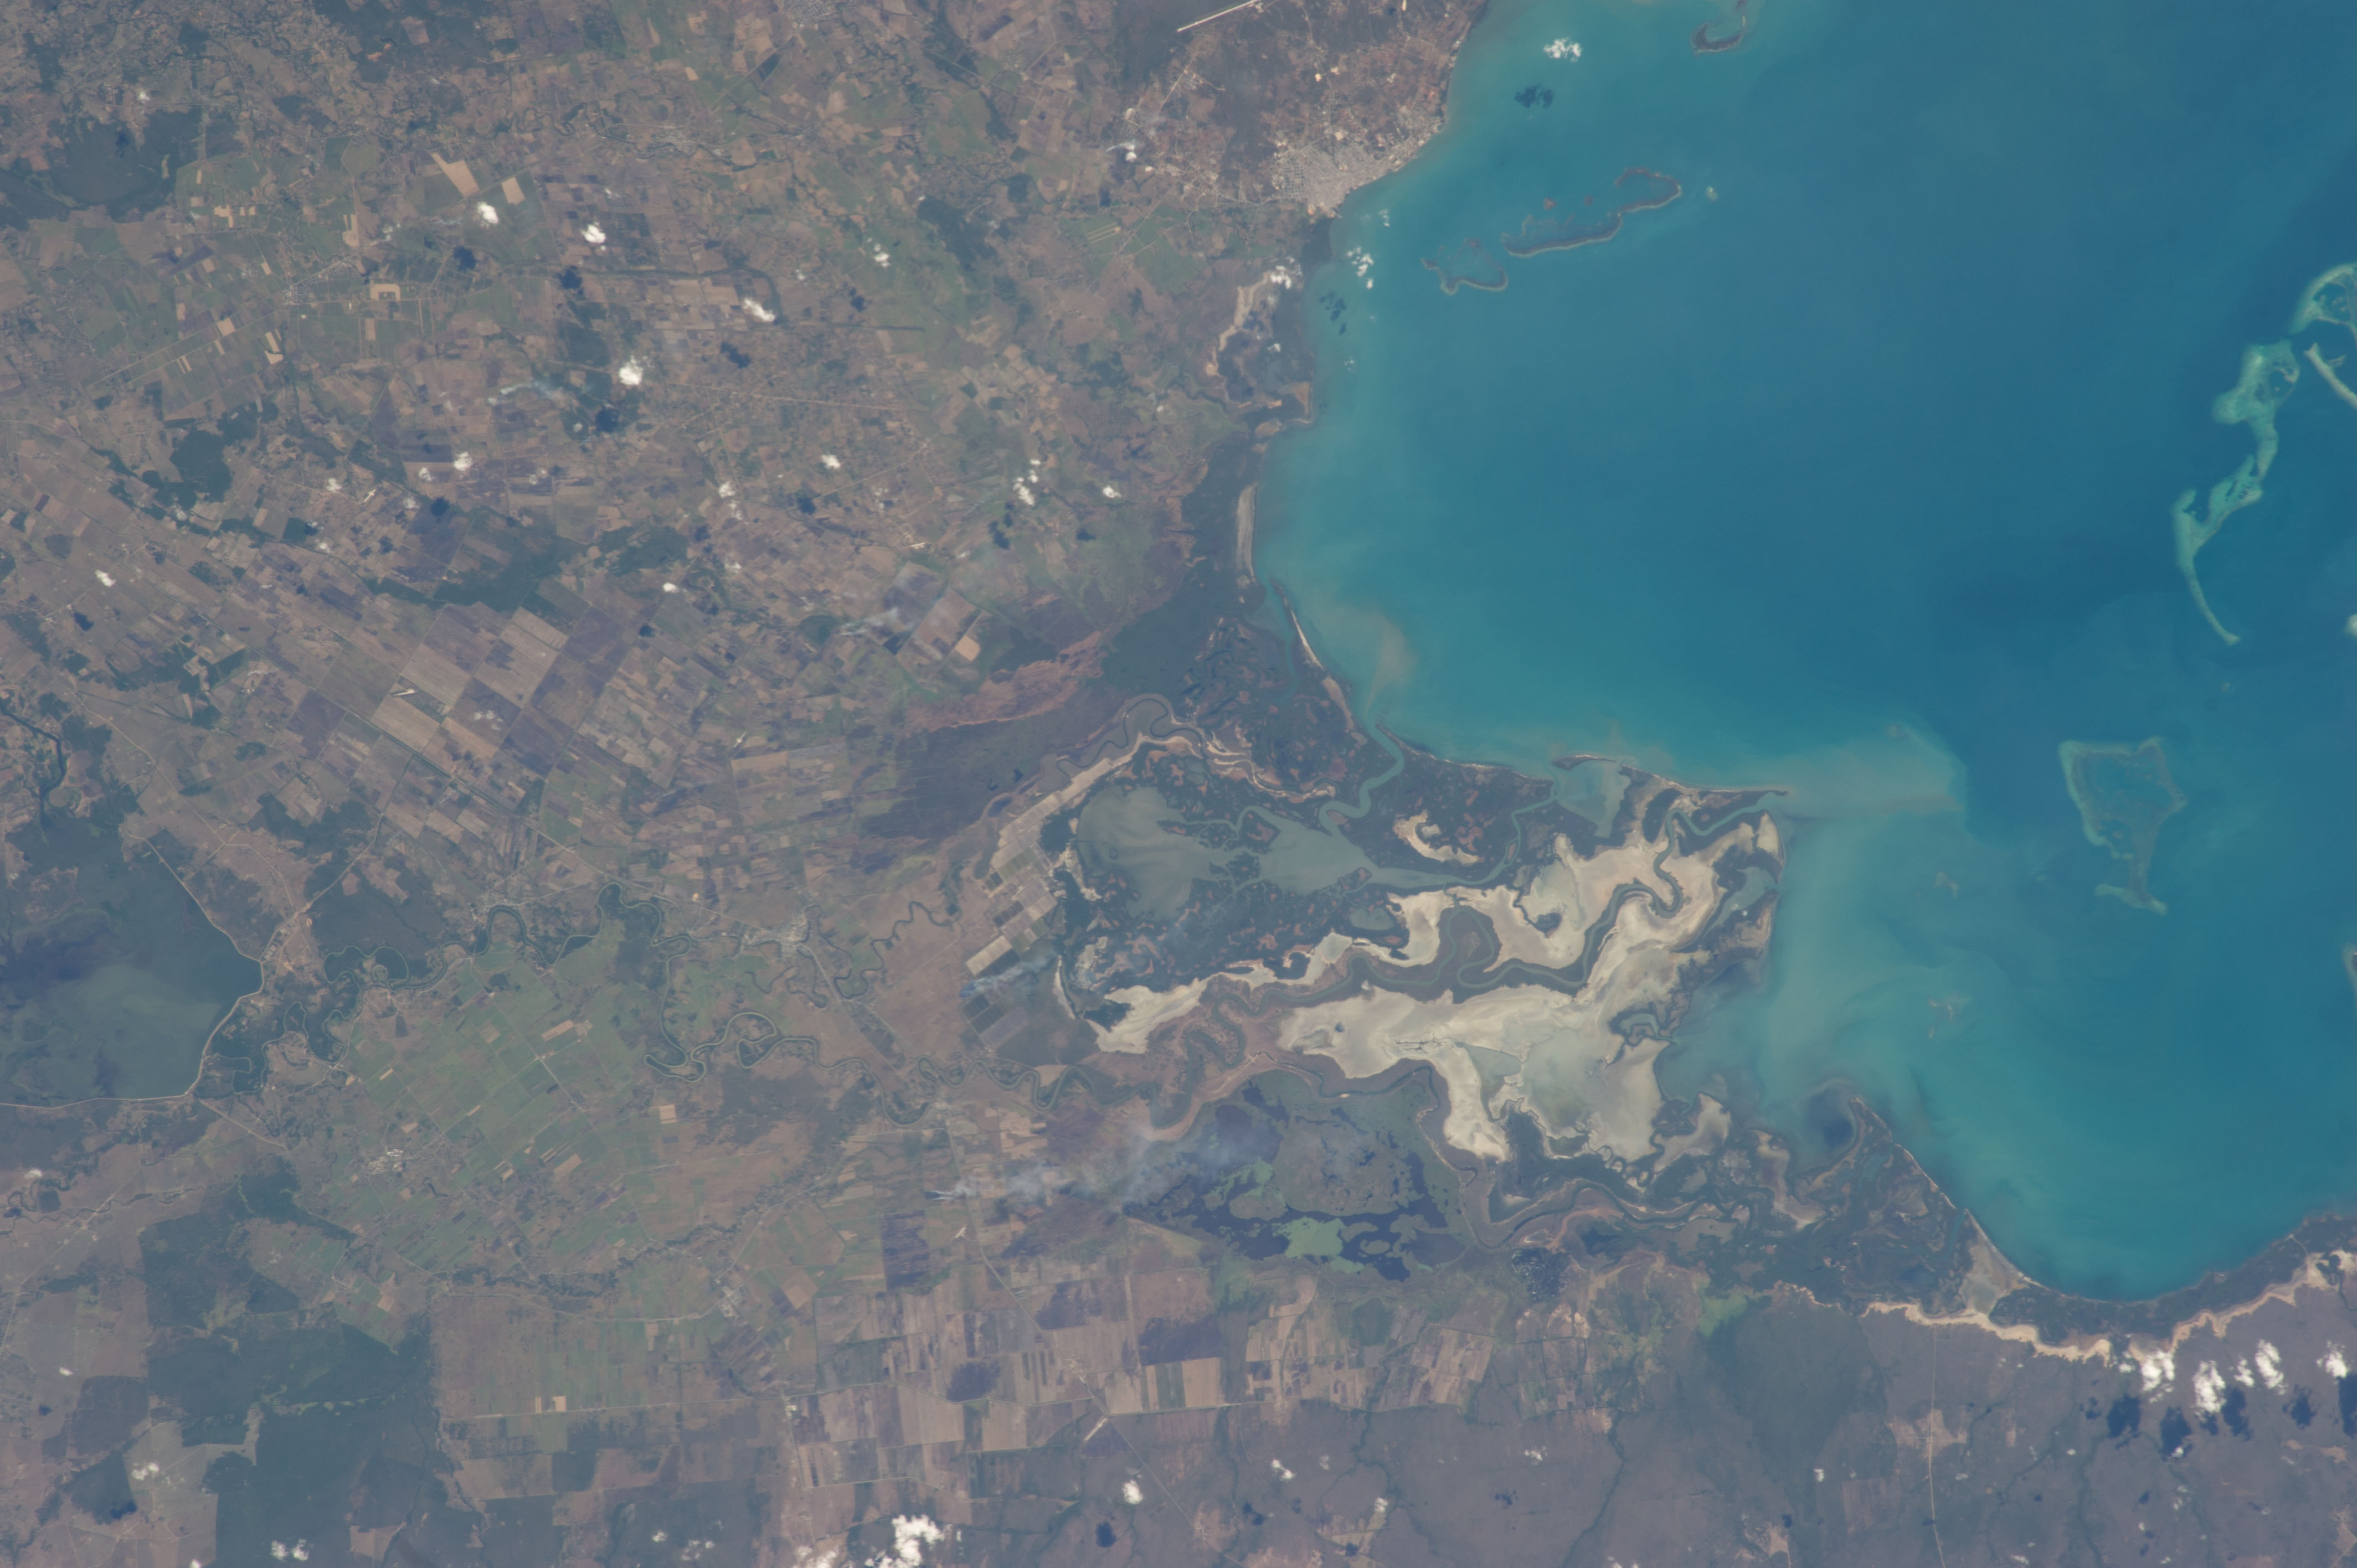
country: CUBA
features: EASTERN SHORE OF GULF OF GUACANAYABO, MANZANILLO
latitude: 20.5
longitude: -77.0
